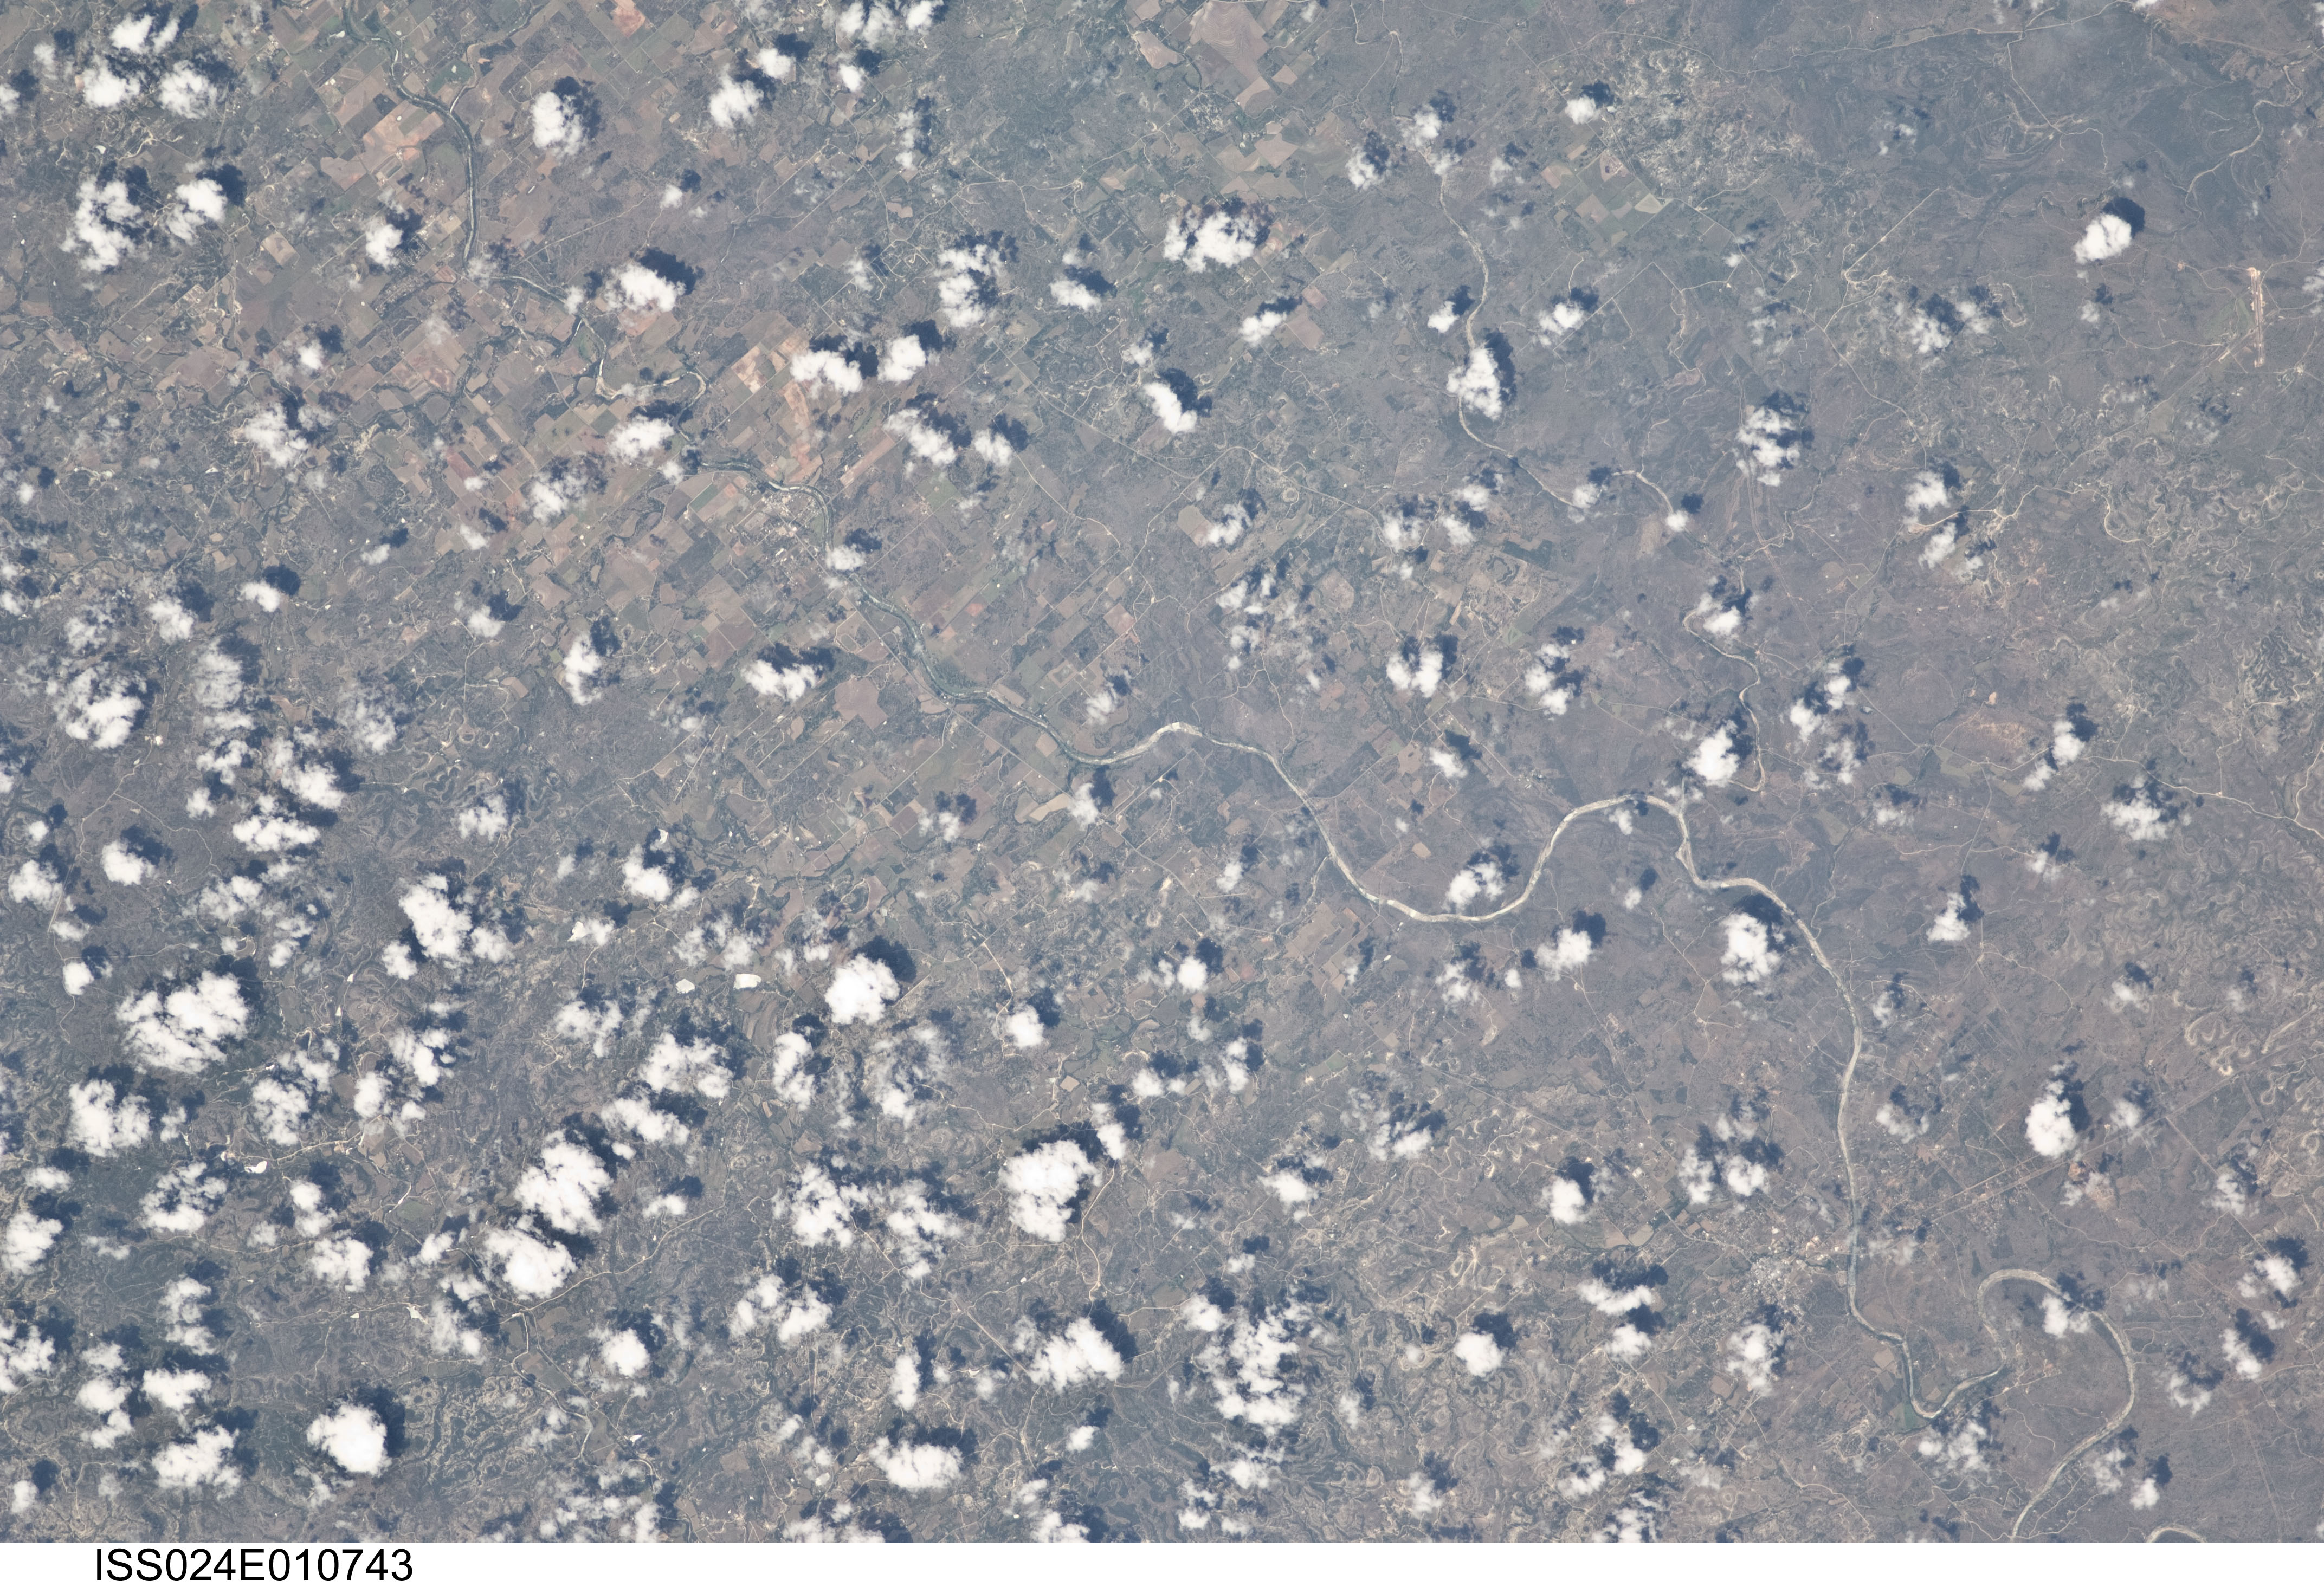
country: USA-TEXAS
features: PEDERNALES R., STONEWALL, POST OAK
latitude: 30.3
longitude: -98.6
